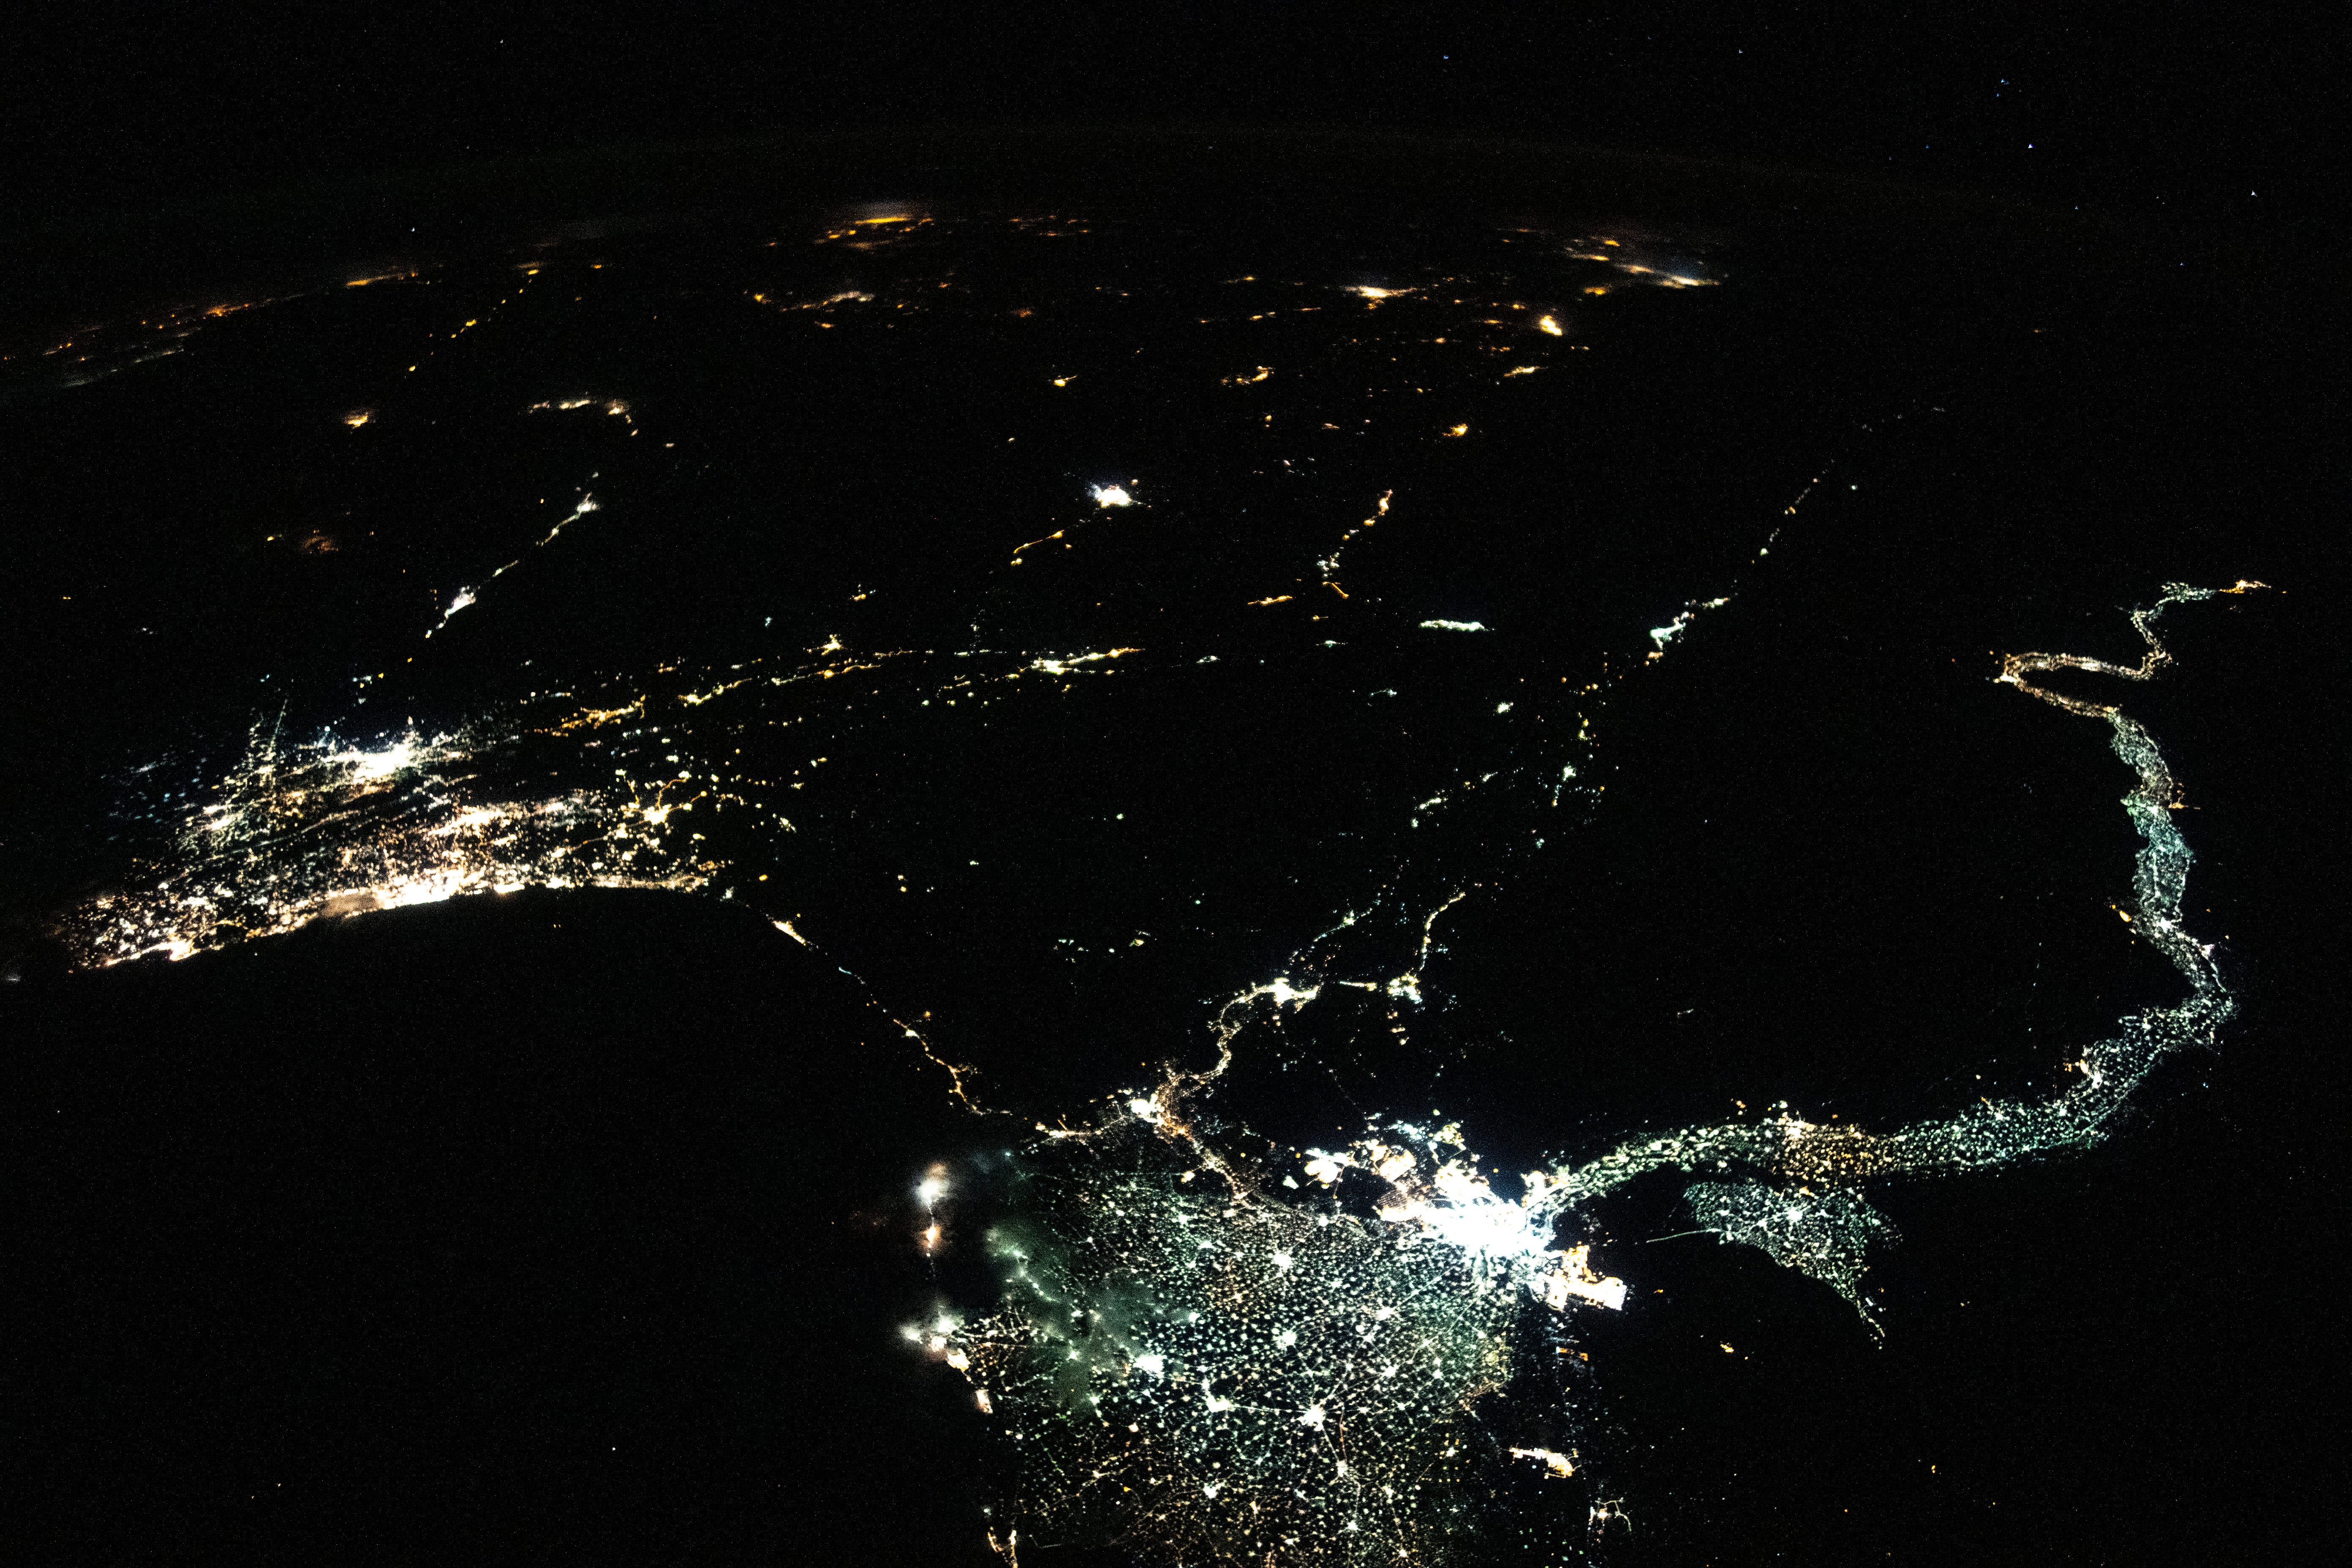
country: EGYPT
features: DARK EARTHOBS, NILE DELTA, GAZA STRIP
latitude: 28.5
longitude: 34.5
